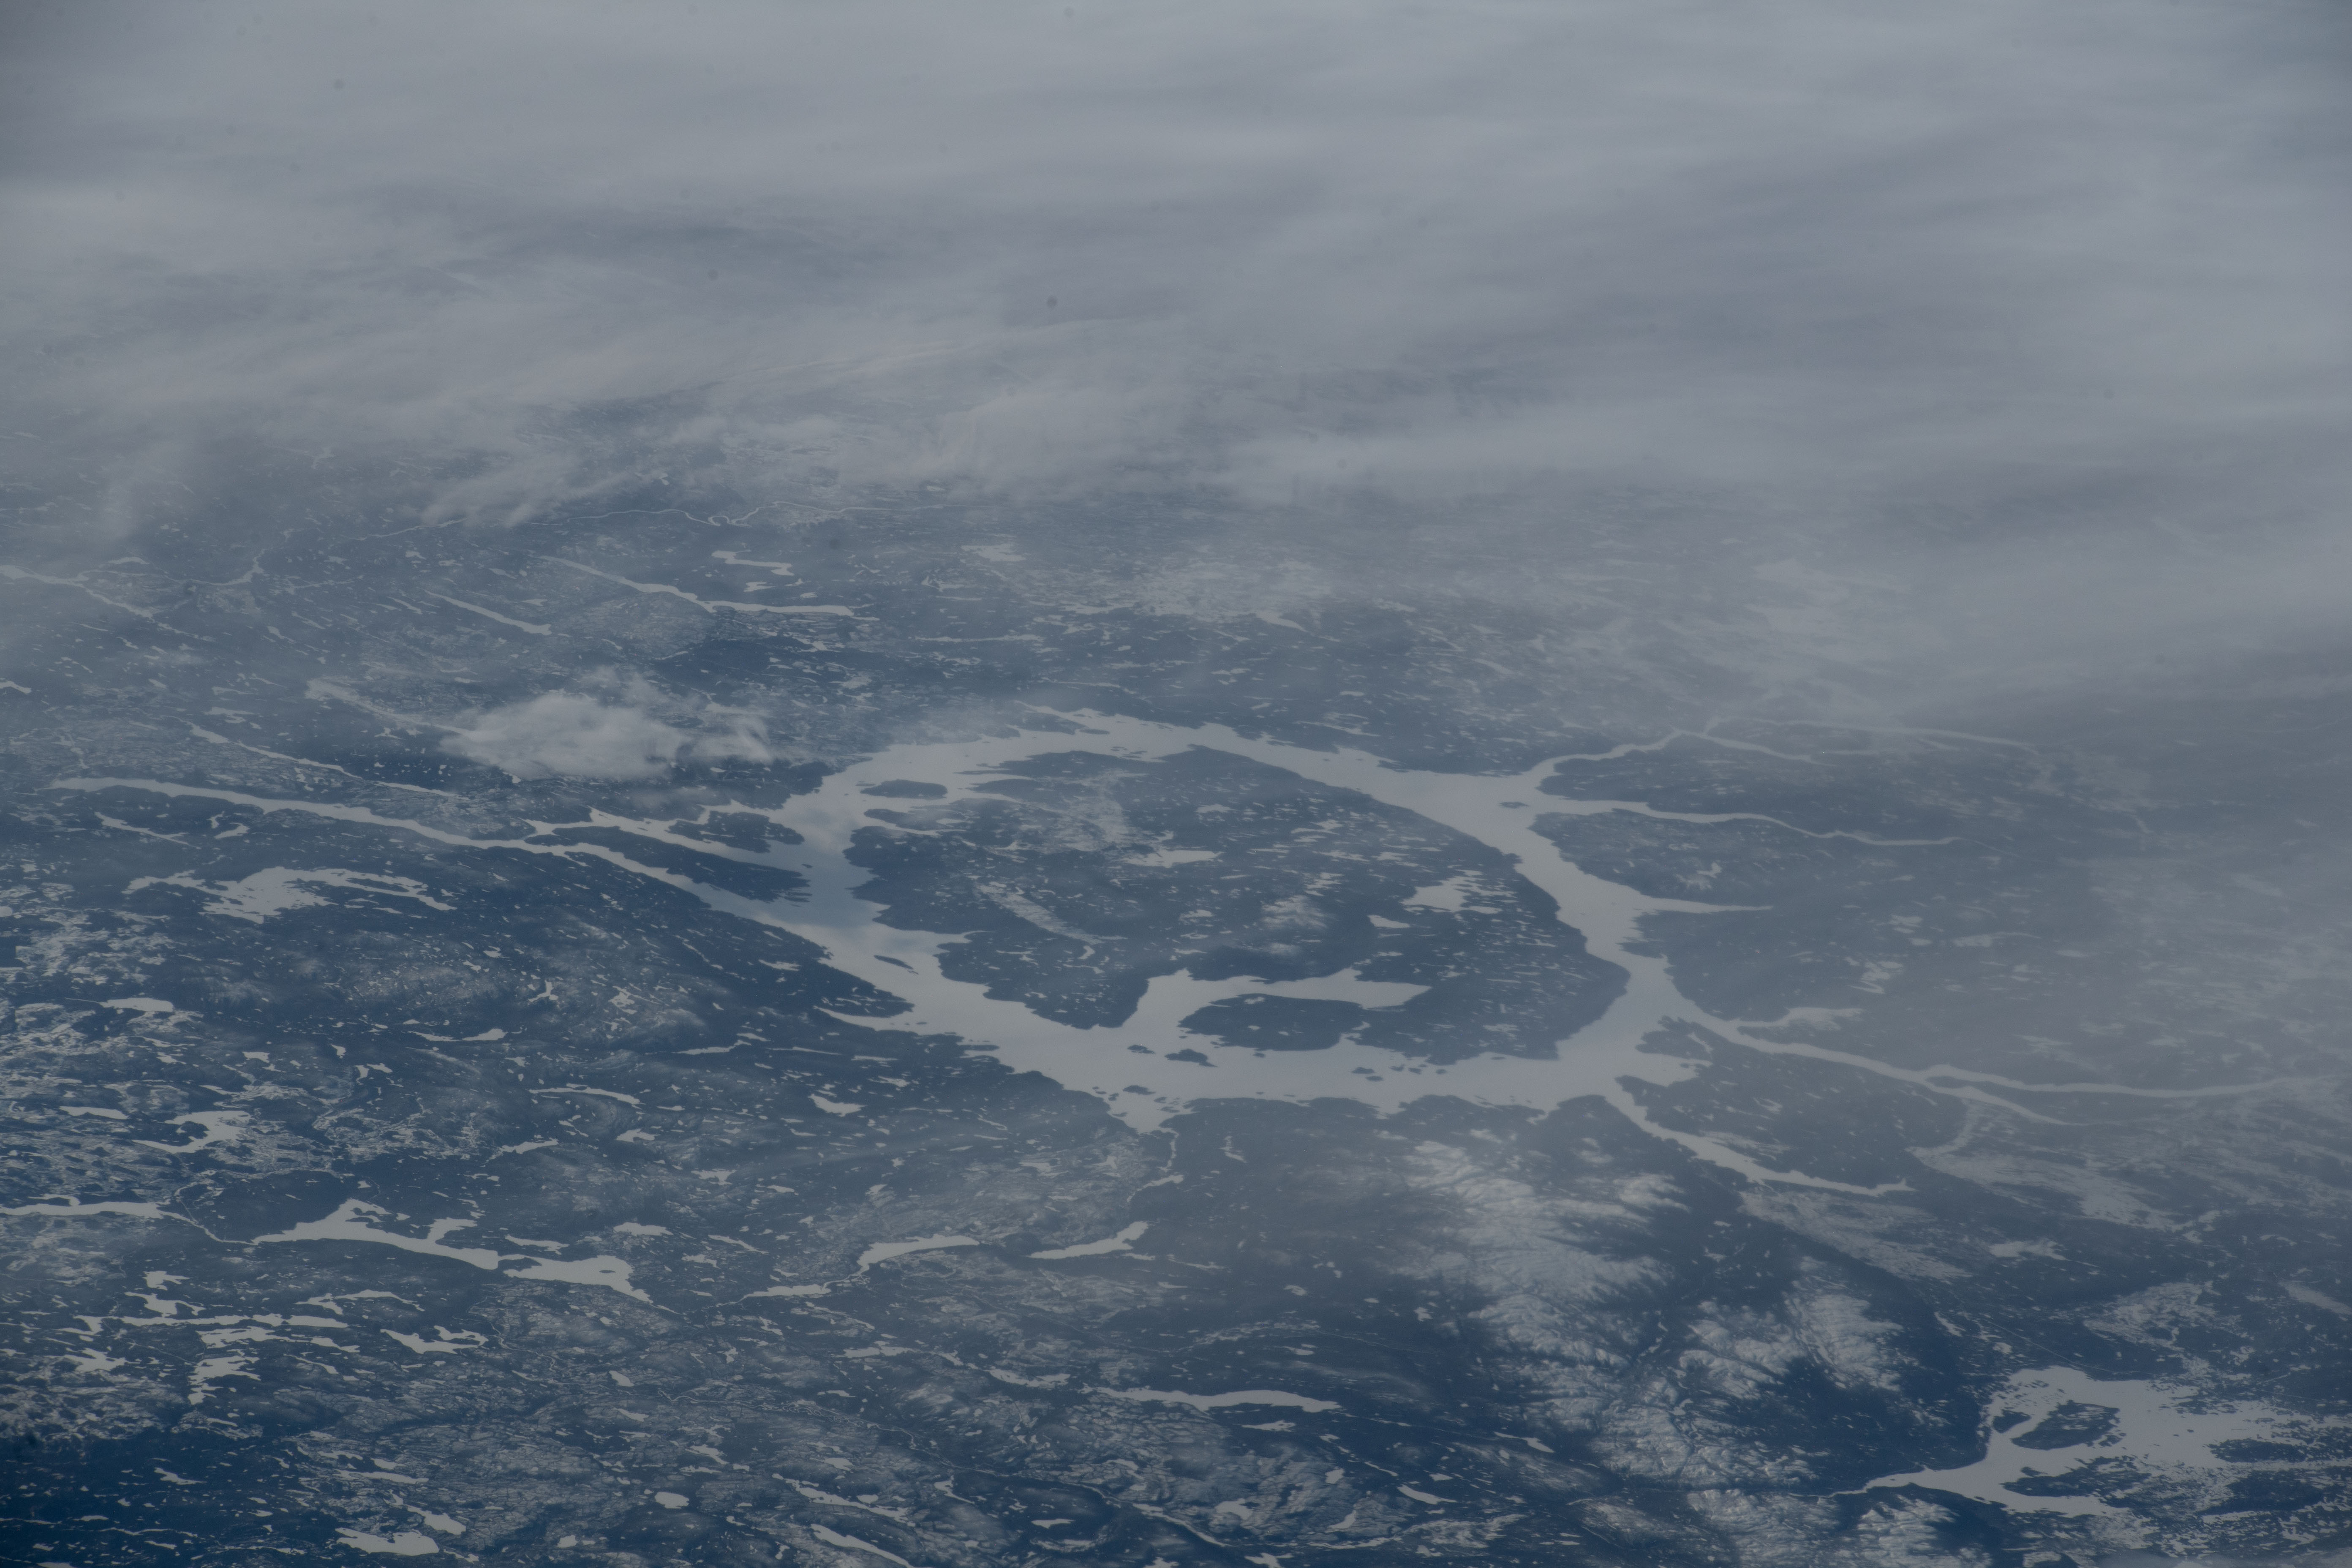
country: CANADA-Q
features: RENE-LEVASSEUR ISLAND, LAC MANICOUAGAN, LOUIS-BABEL ECOLOGICAL RESERVE, CLOUDS, LAKE, RESERVOIR, ICE, SNOW
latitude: 51.4
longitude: -69.0
